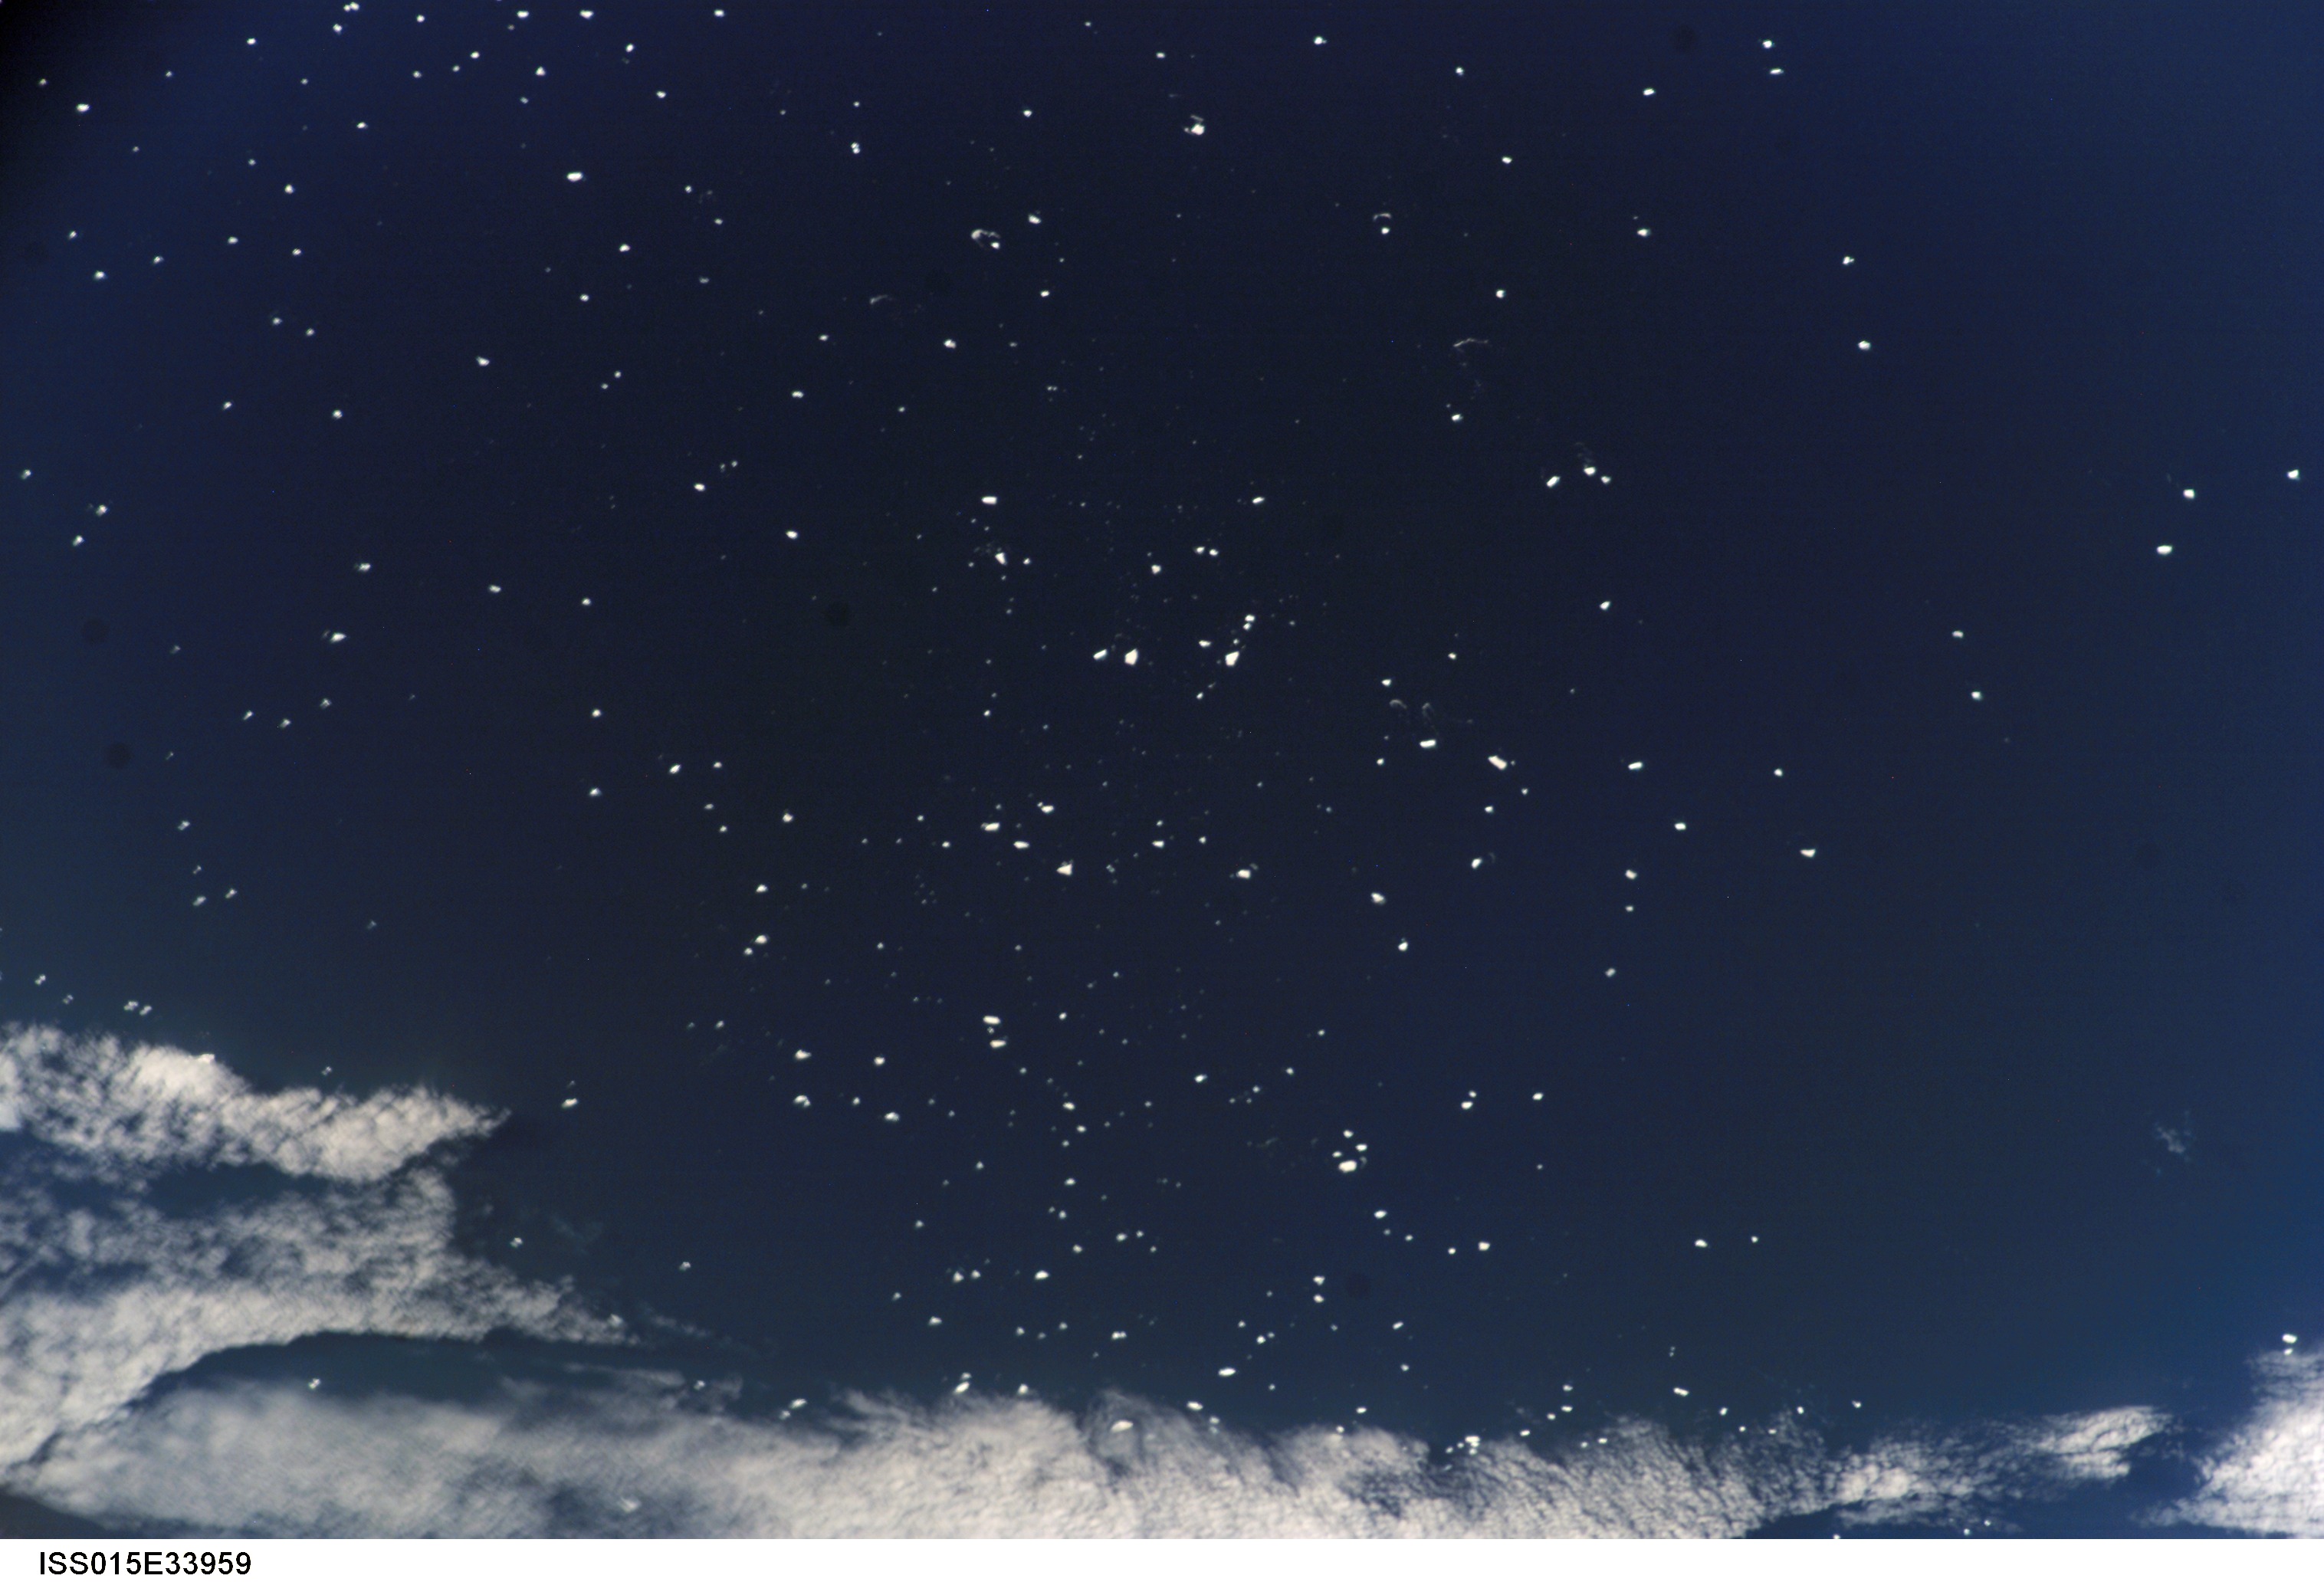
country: ATLANTIC OCEAN
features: SEA SURFACE, SMALL ICEBERGS
